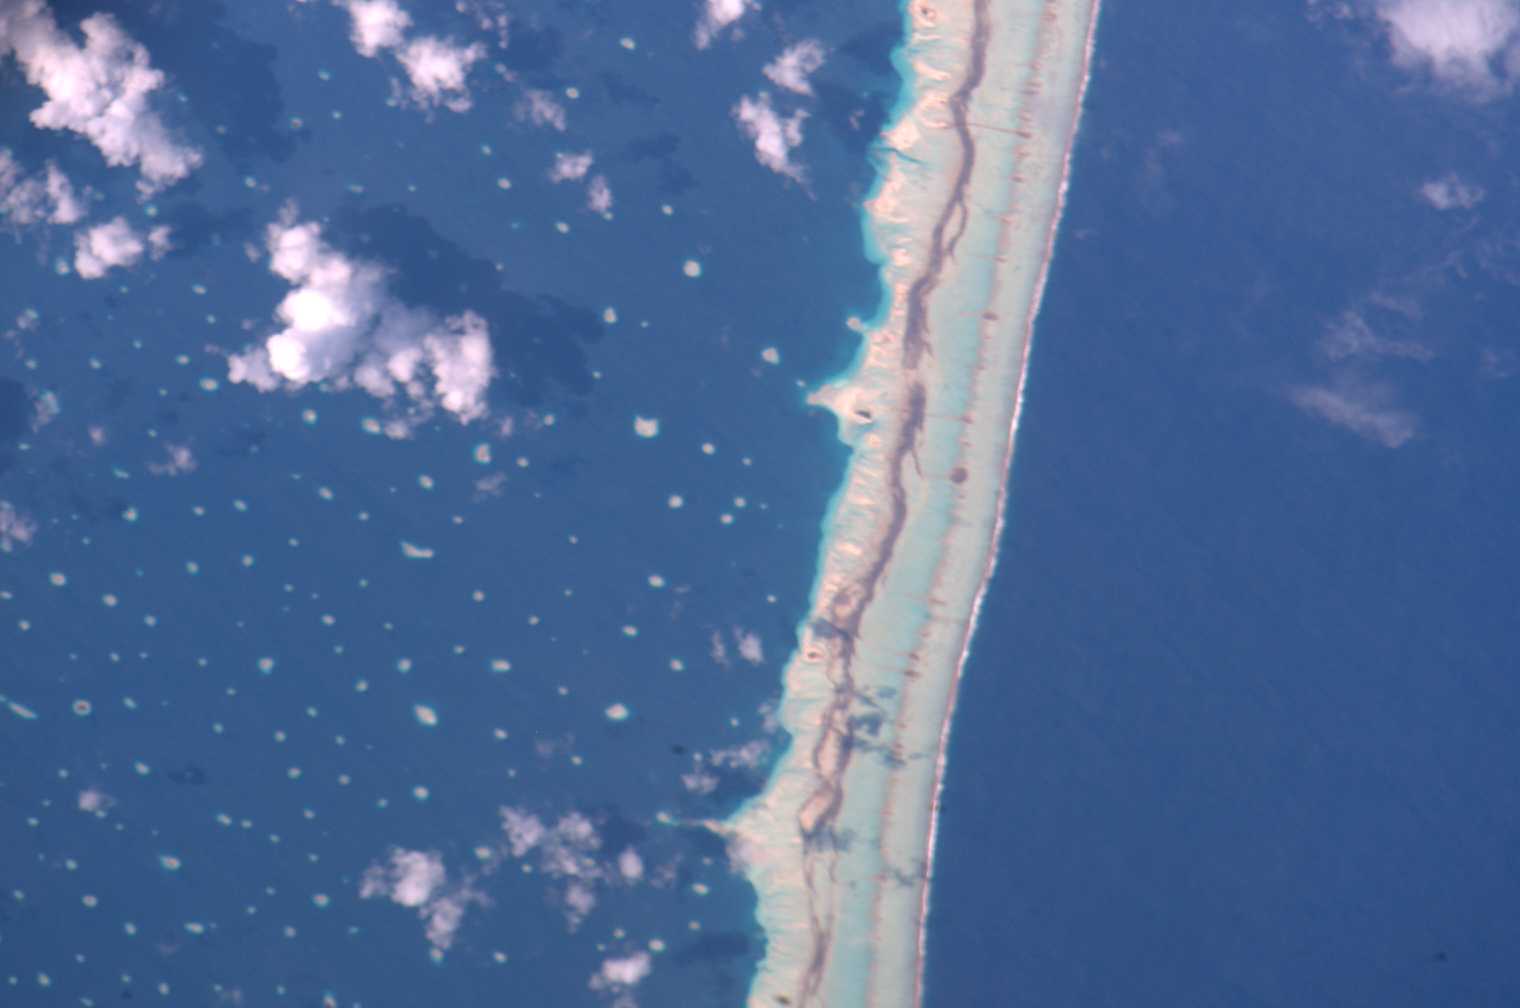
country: TUAMOTU ARCHIPELAGO
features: FAKARAVA ATOLL
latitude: -16.5
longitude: -145.6
